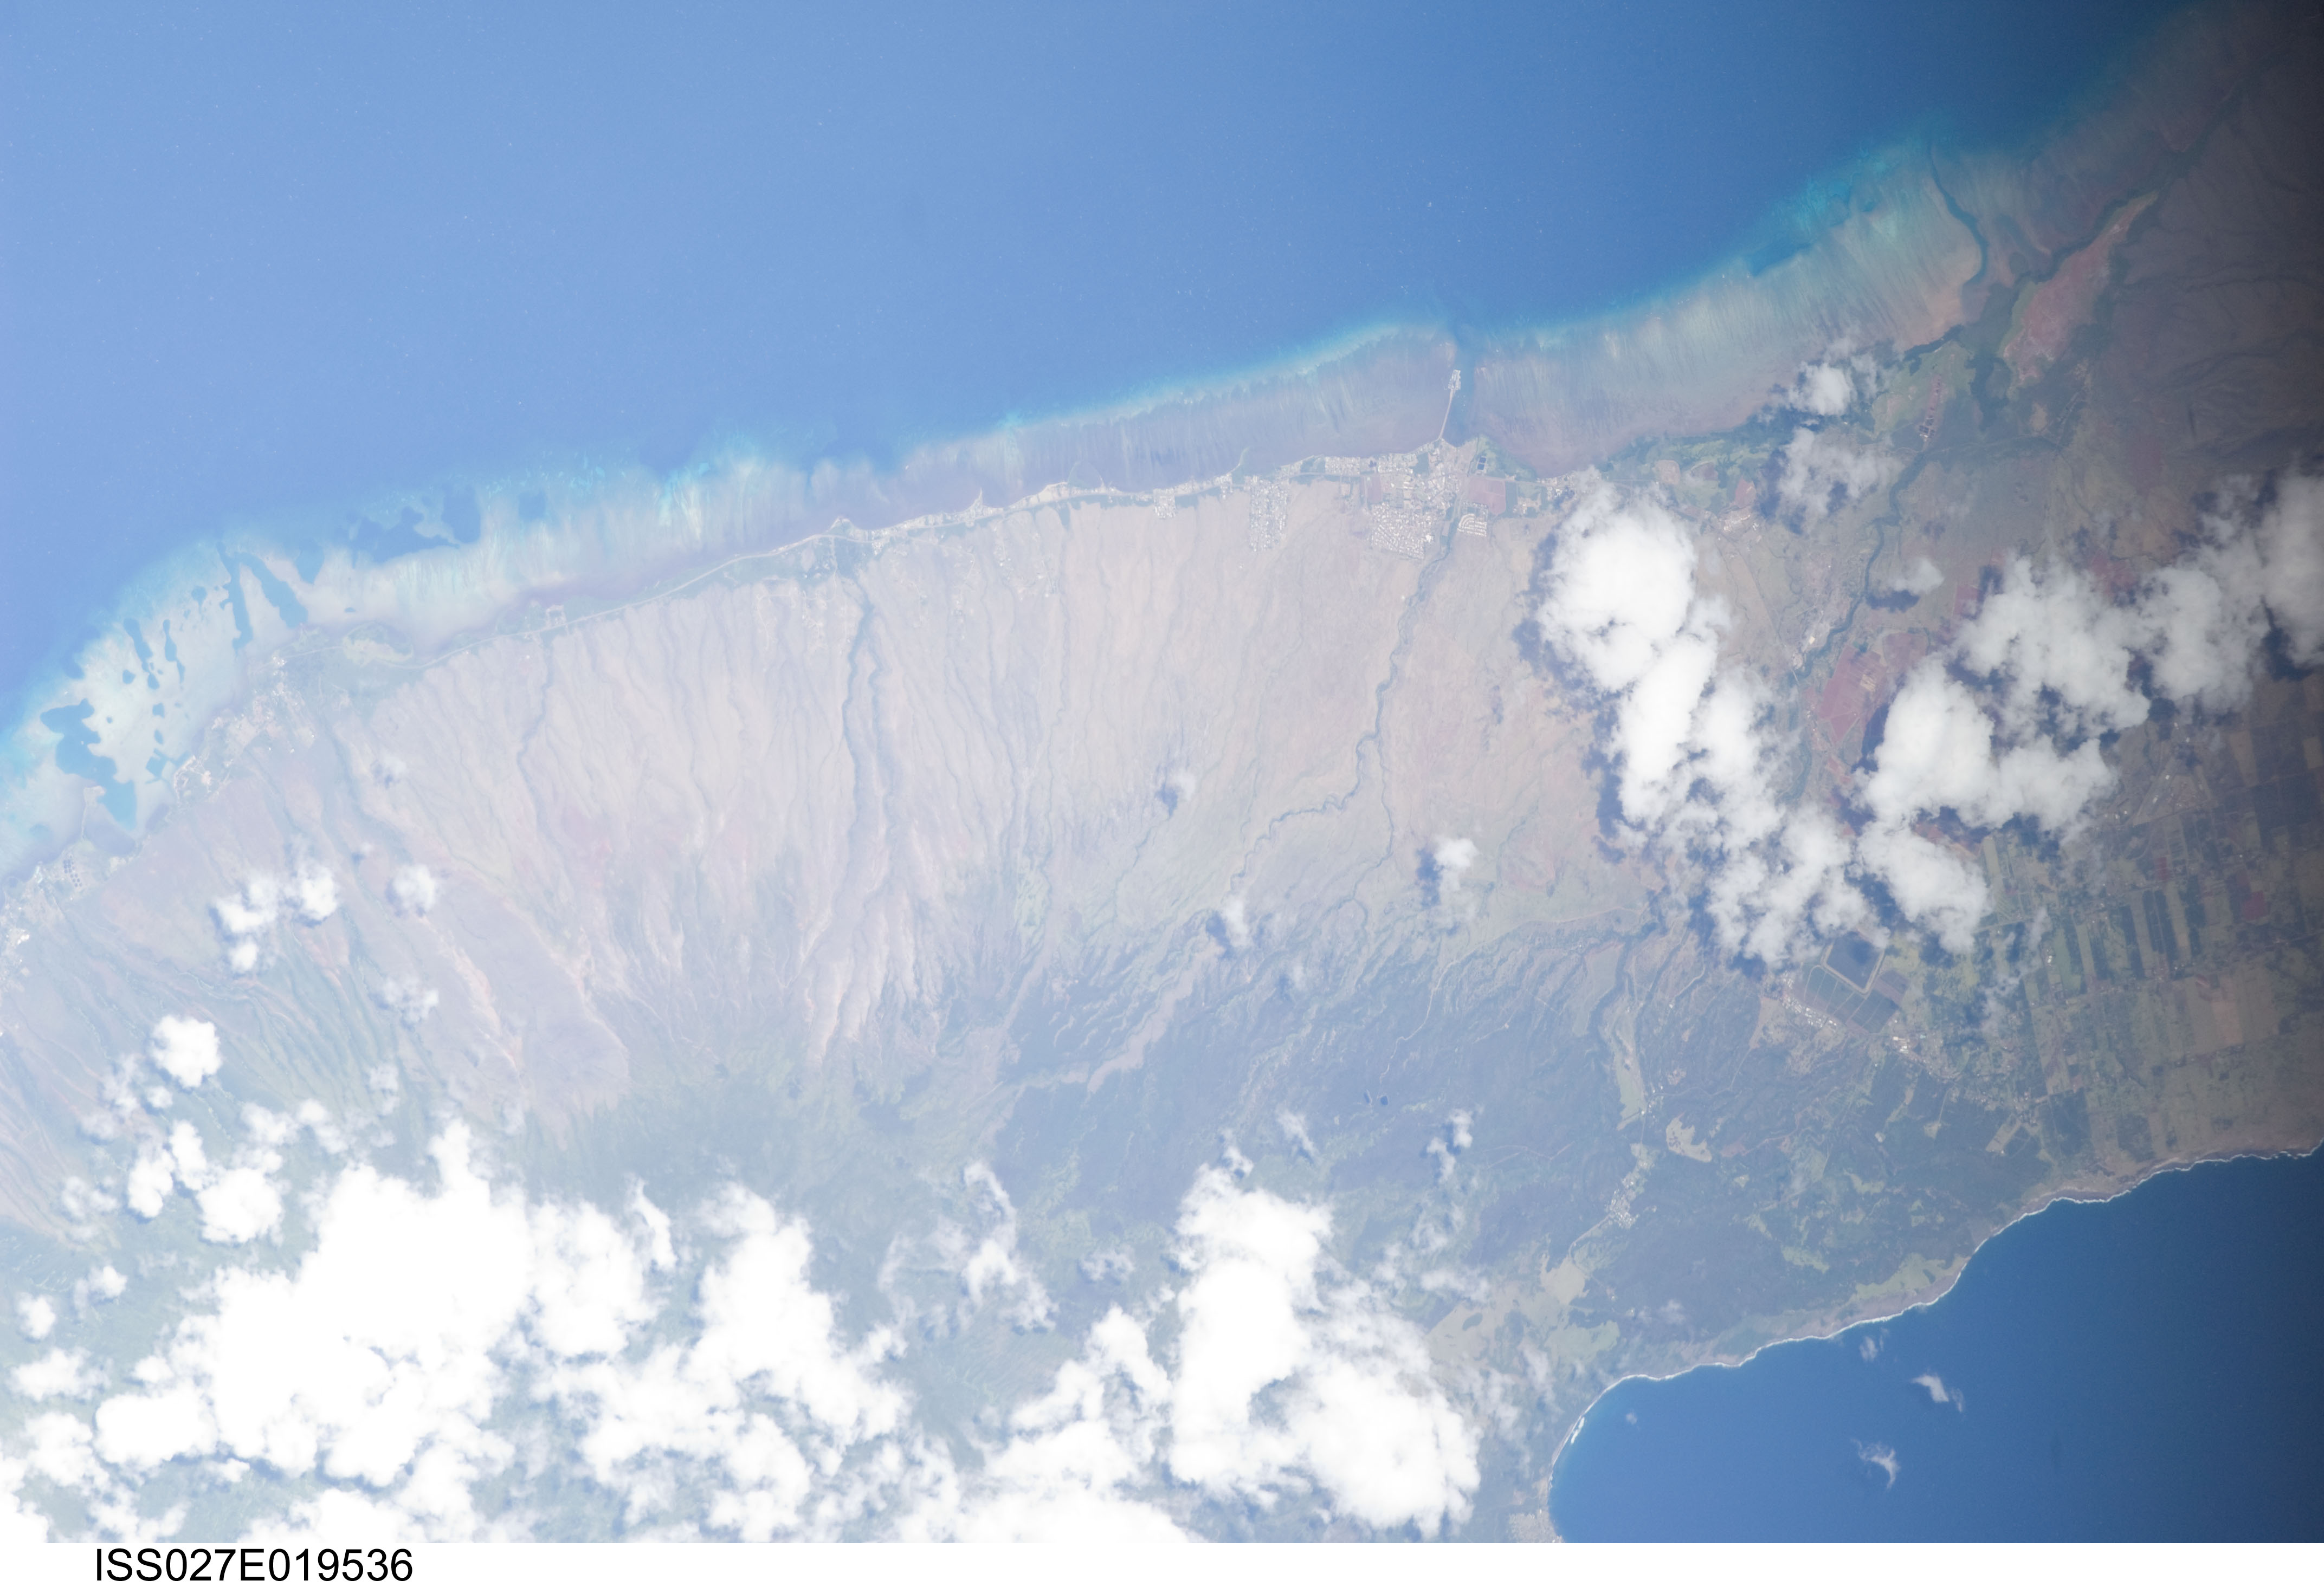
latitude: 21.1
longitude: -156.9
